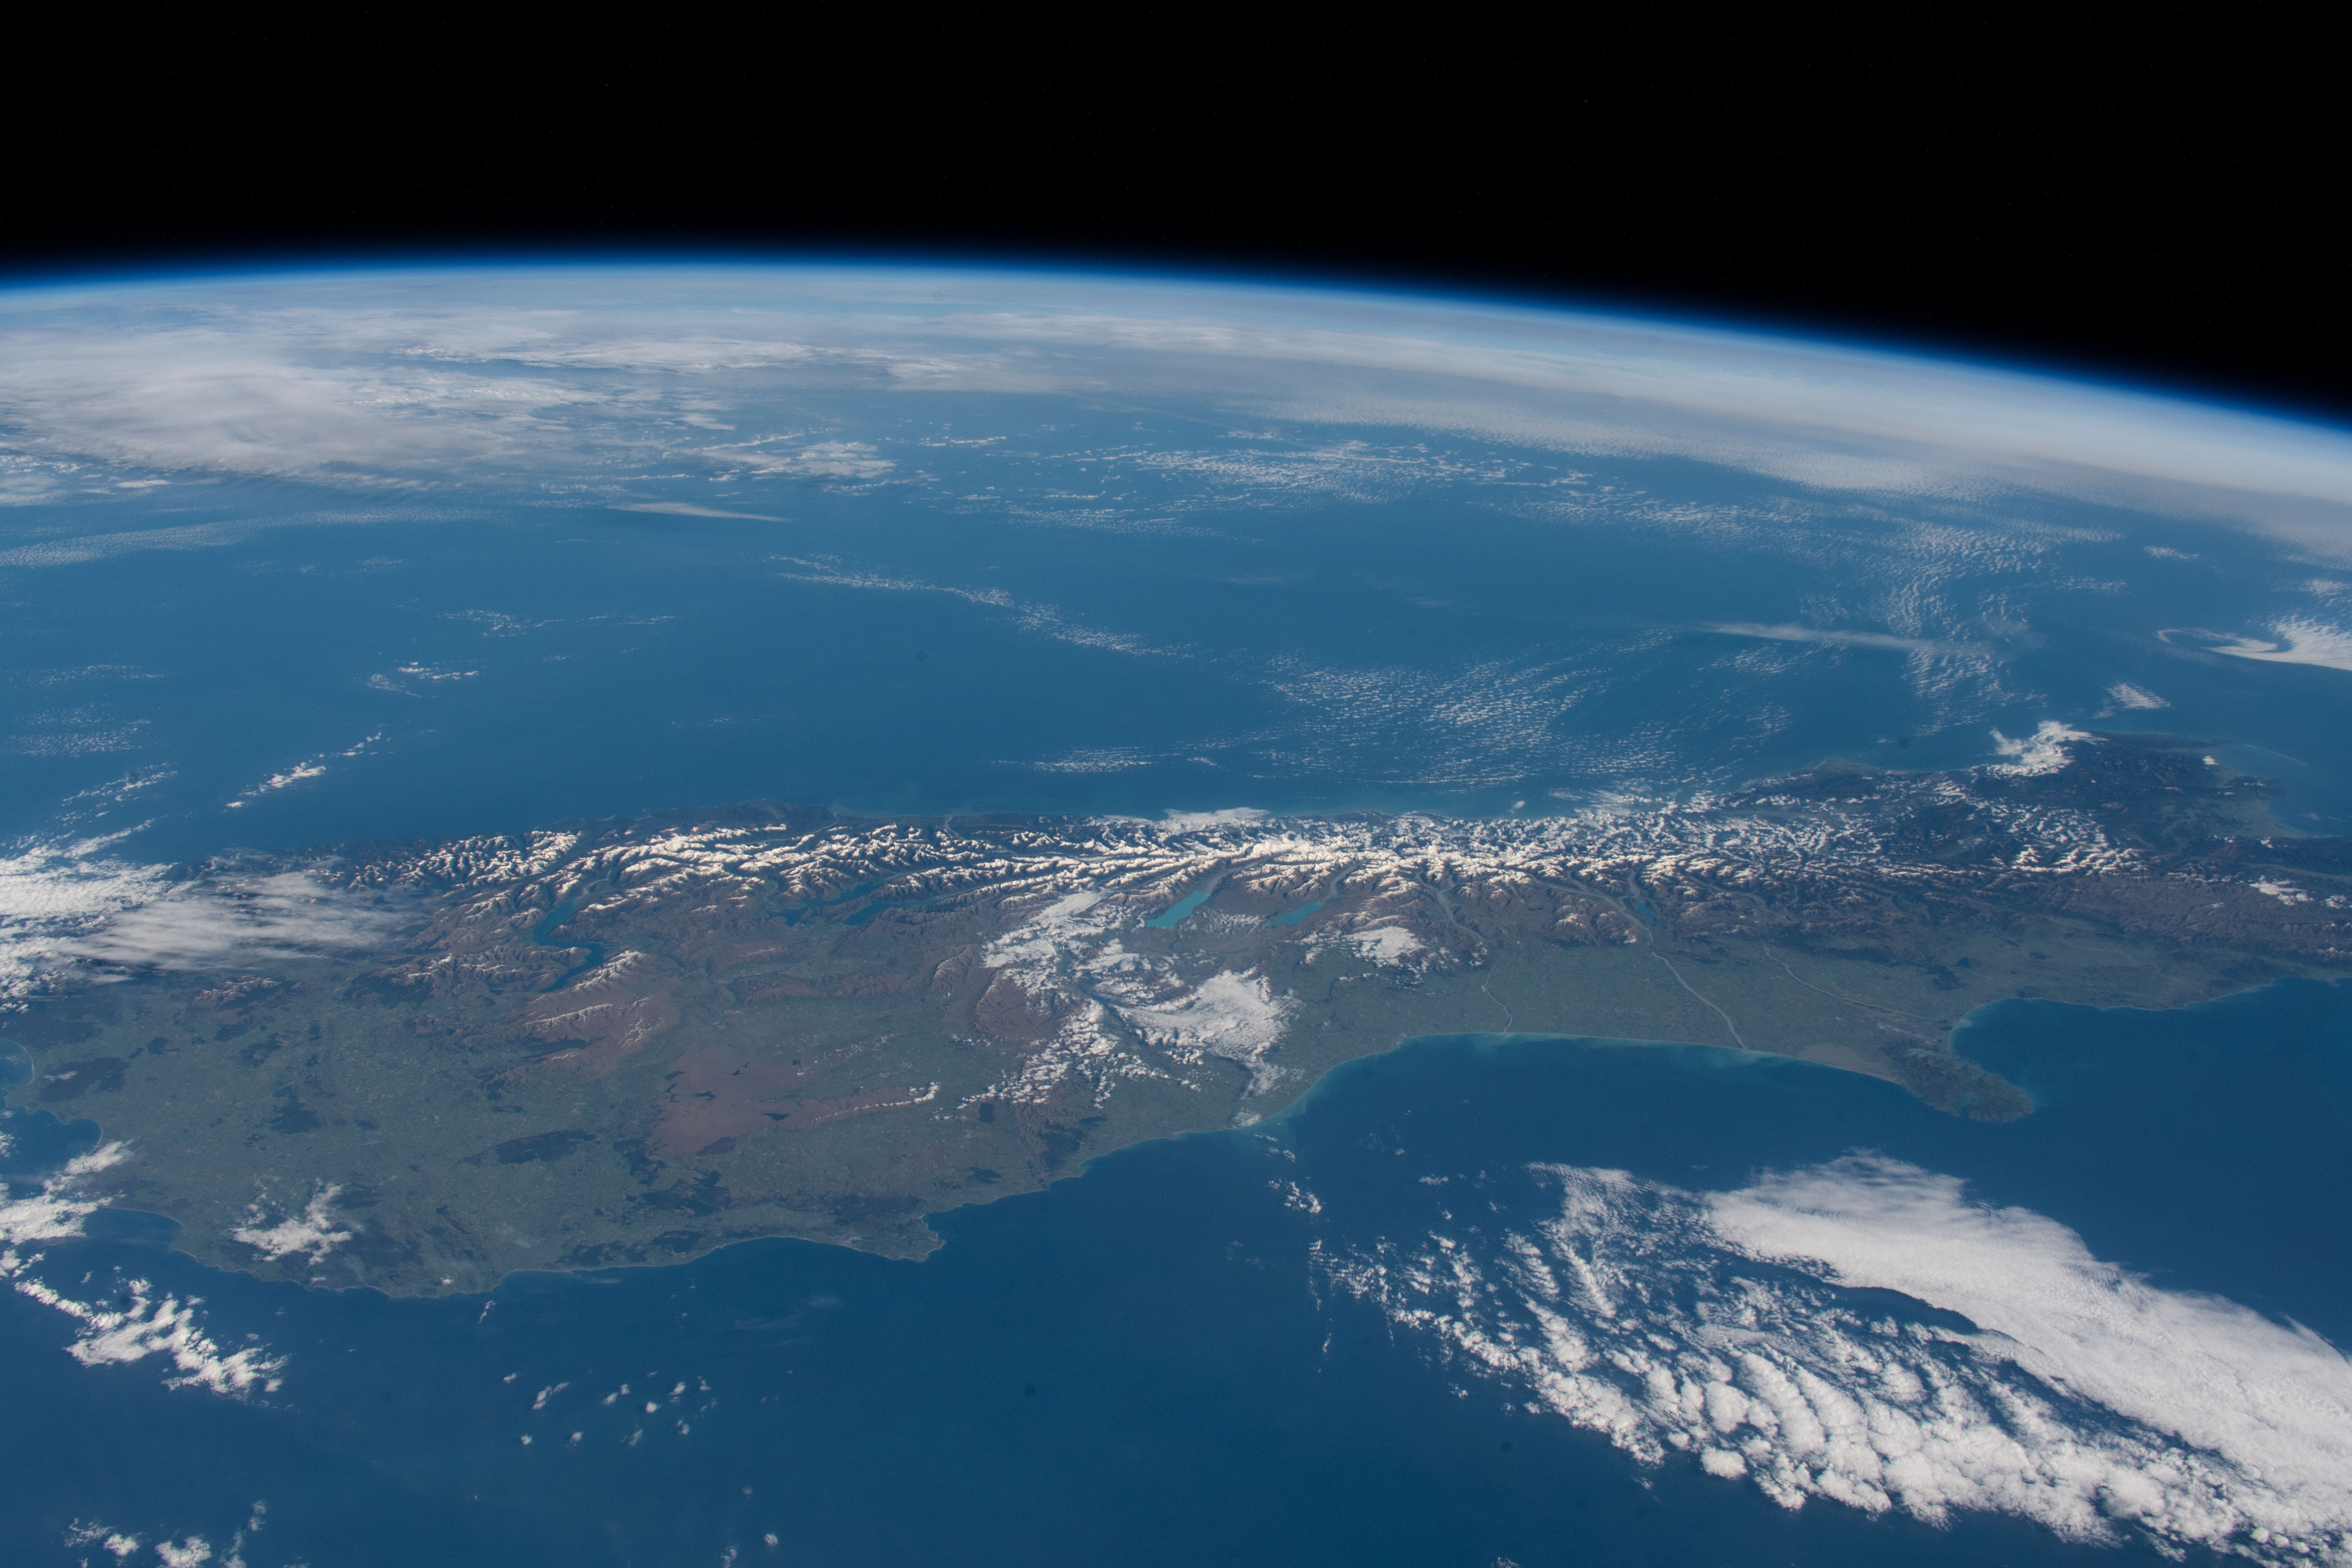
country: NEW ZEALAND-SI
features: NEW ZELAND, SOUTH ISLAND, SOUTHERN ALPS MOUNTAINS
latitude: -43.5
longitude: 170.0
